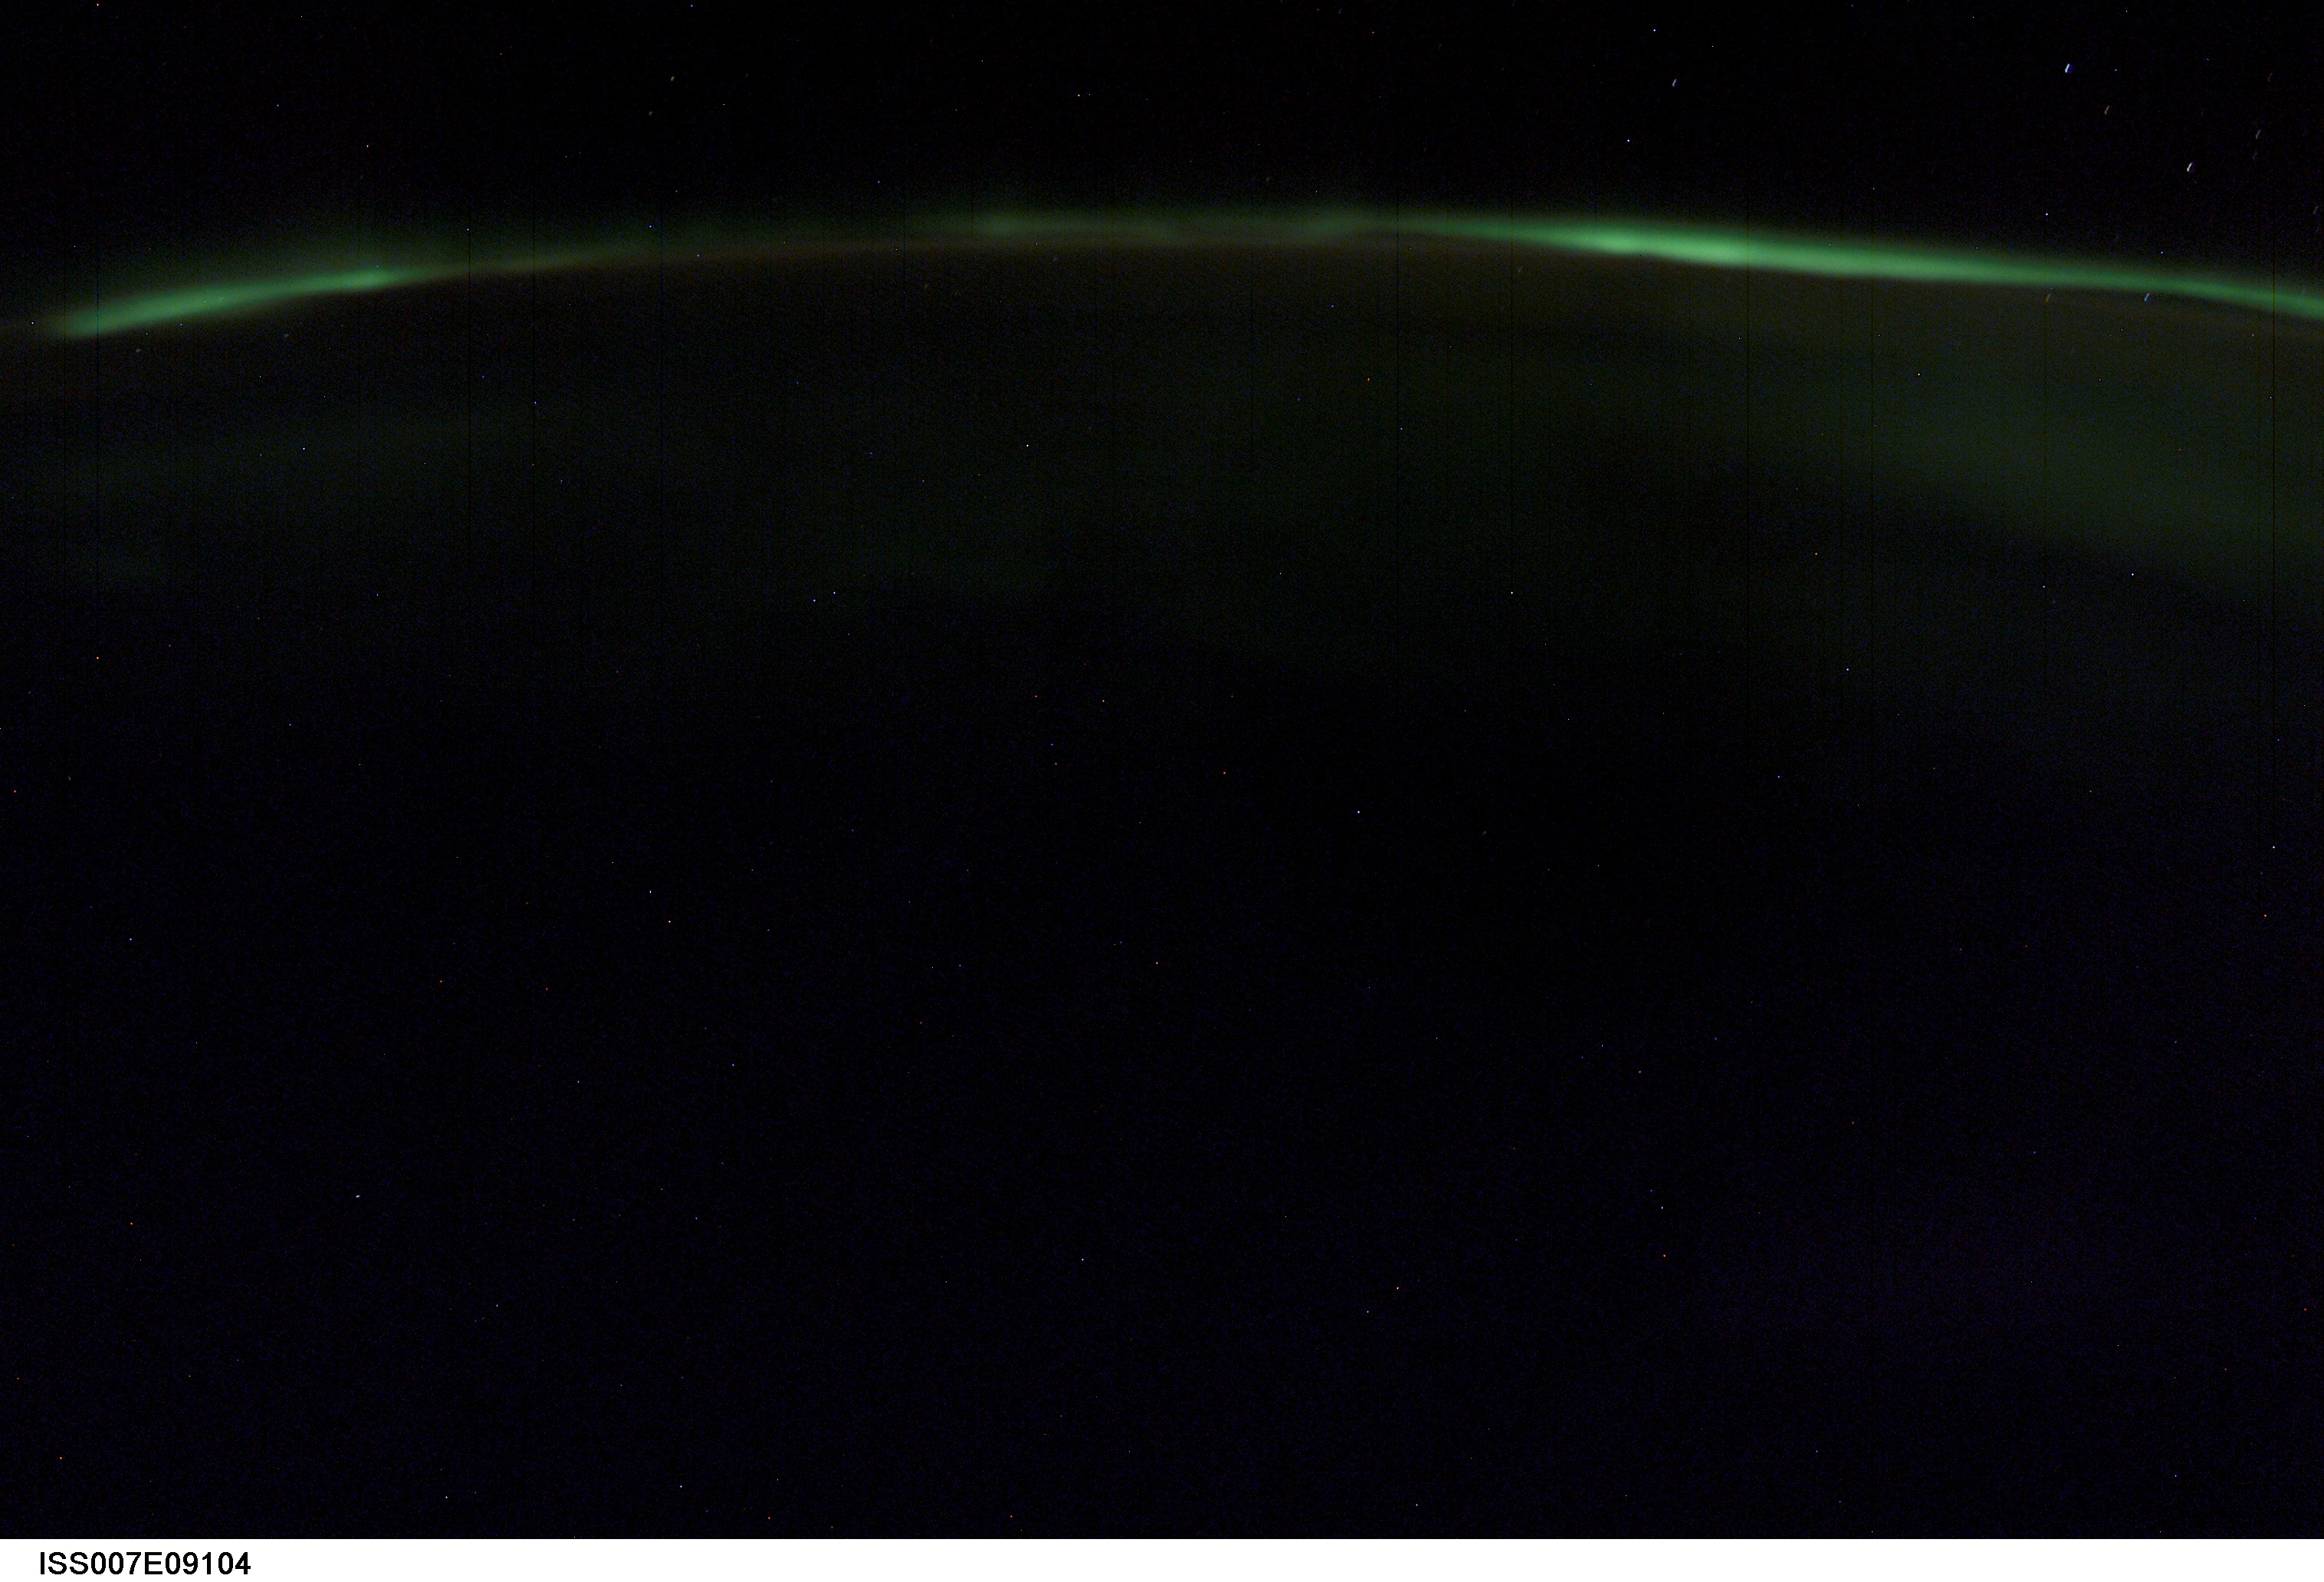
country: AURORA
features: AURORA AUSTRALIS, STARS
